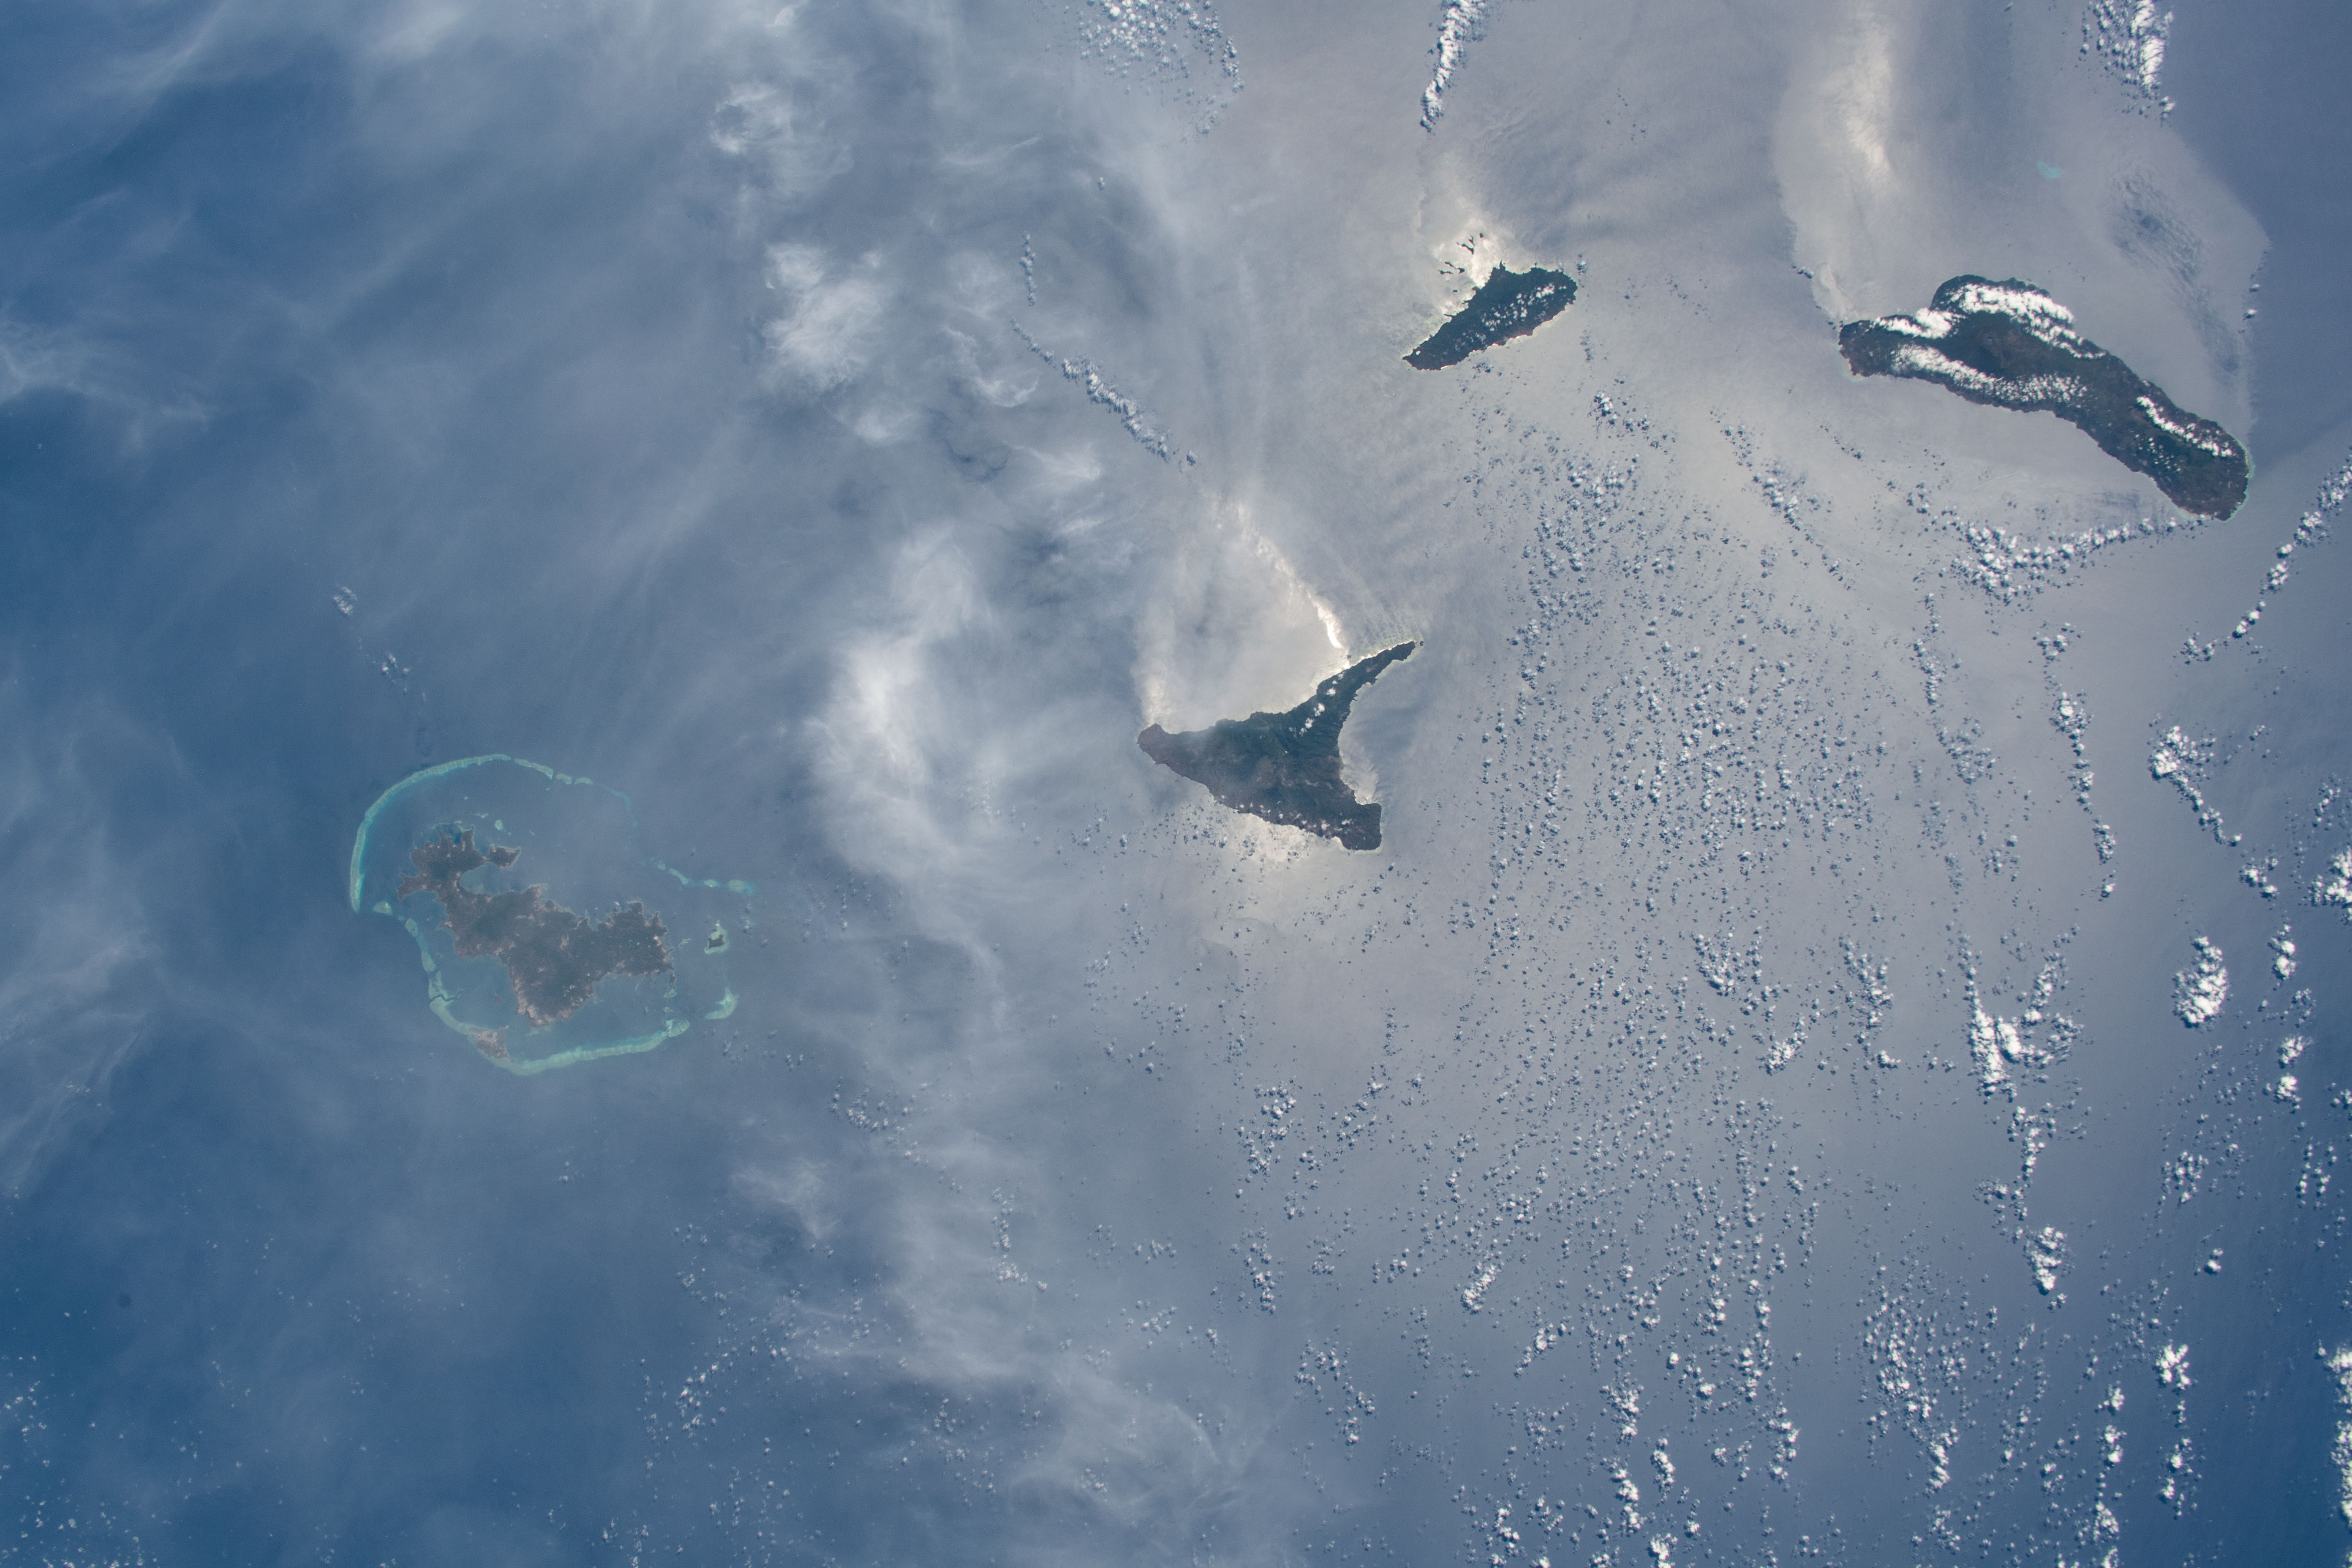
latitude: -12.0
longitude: 44.5
